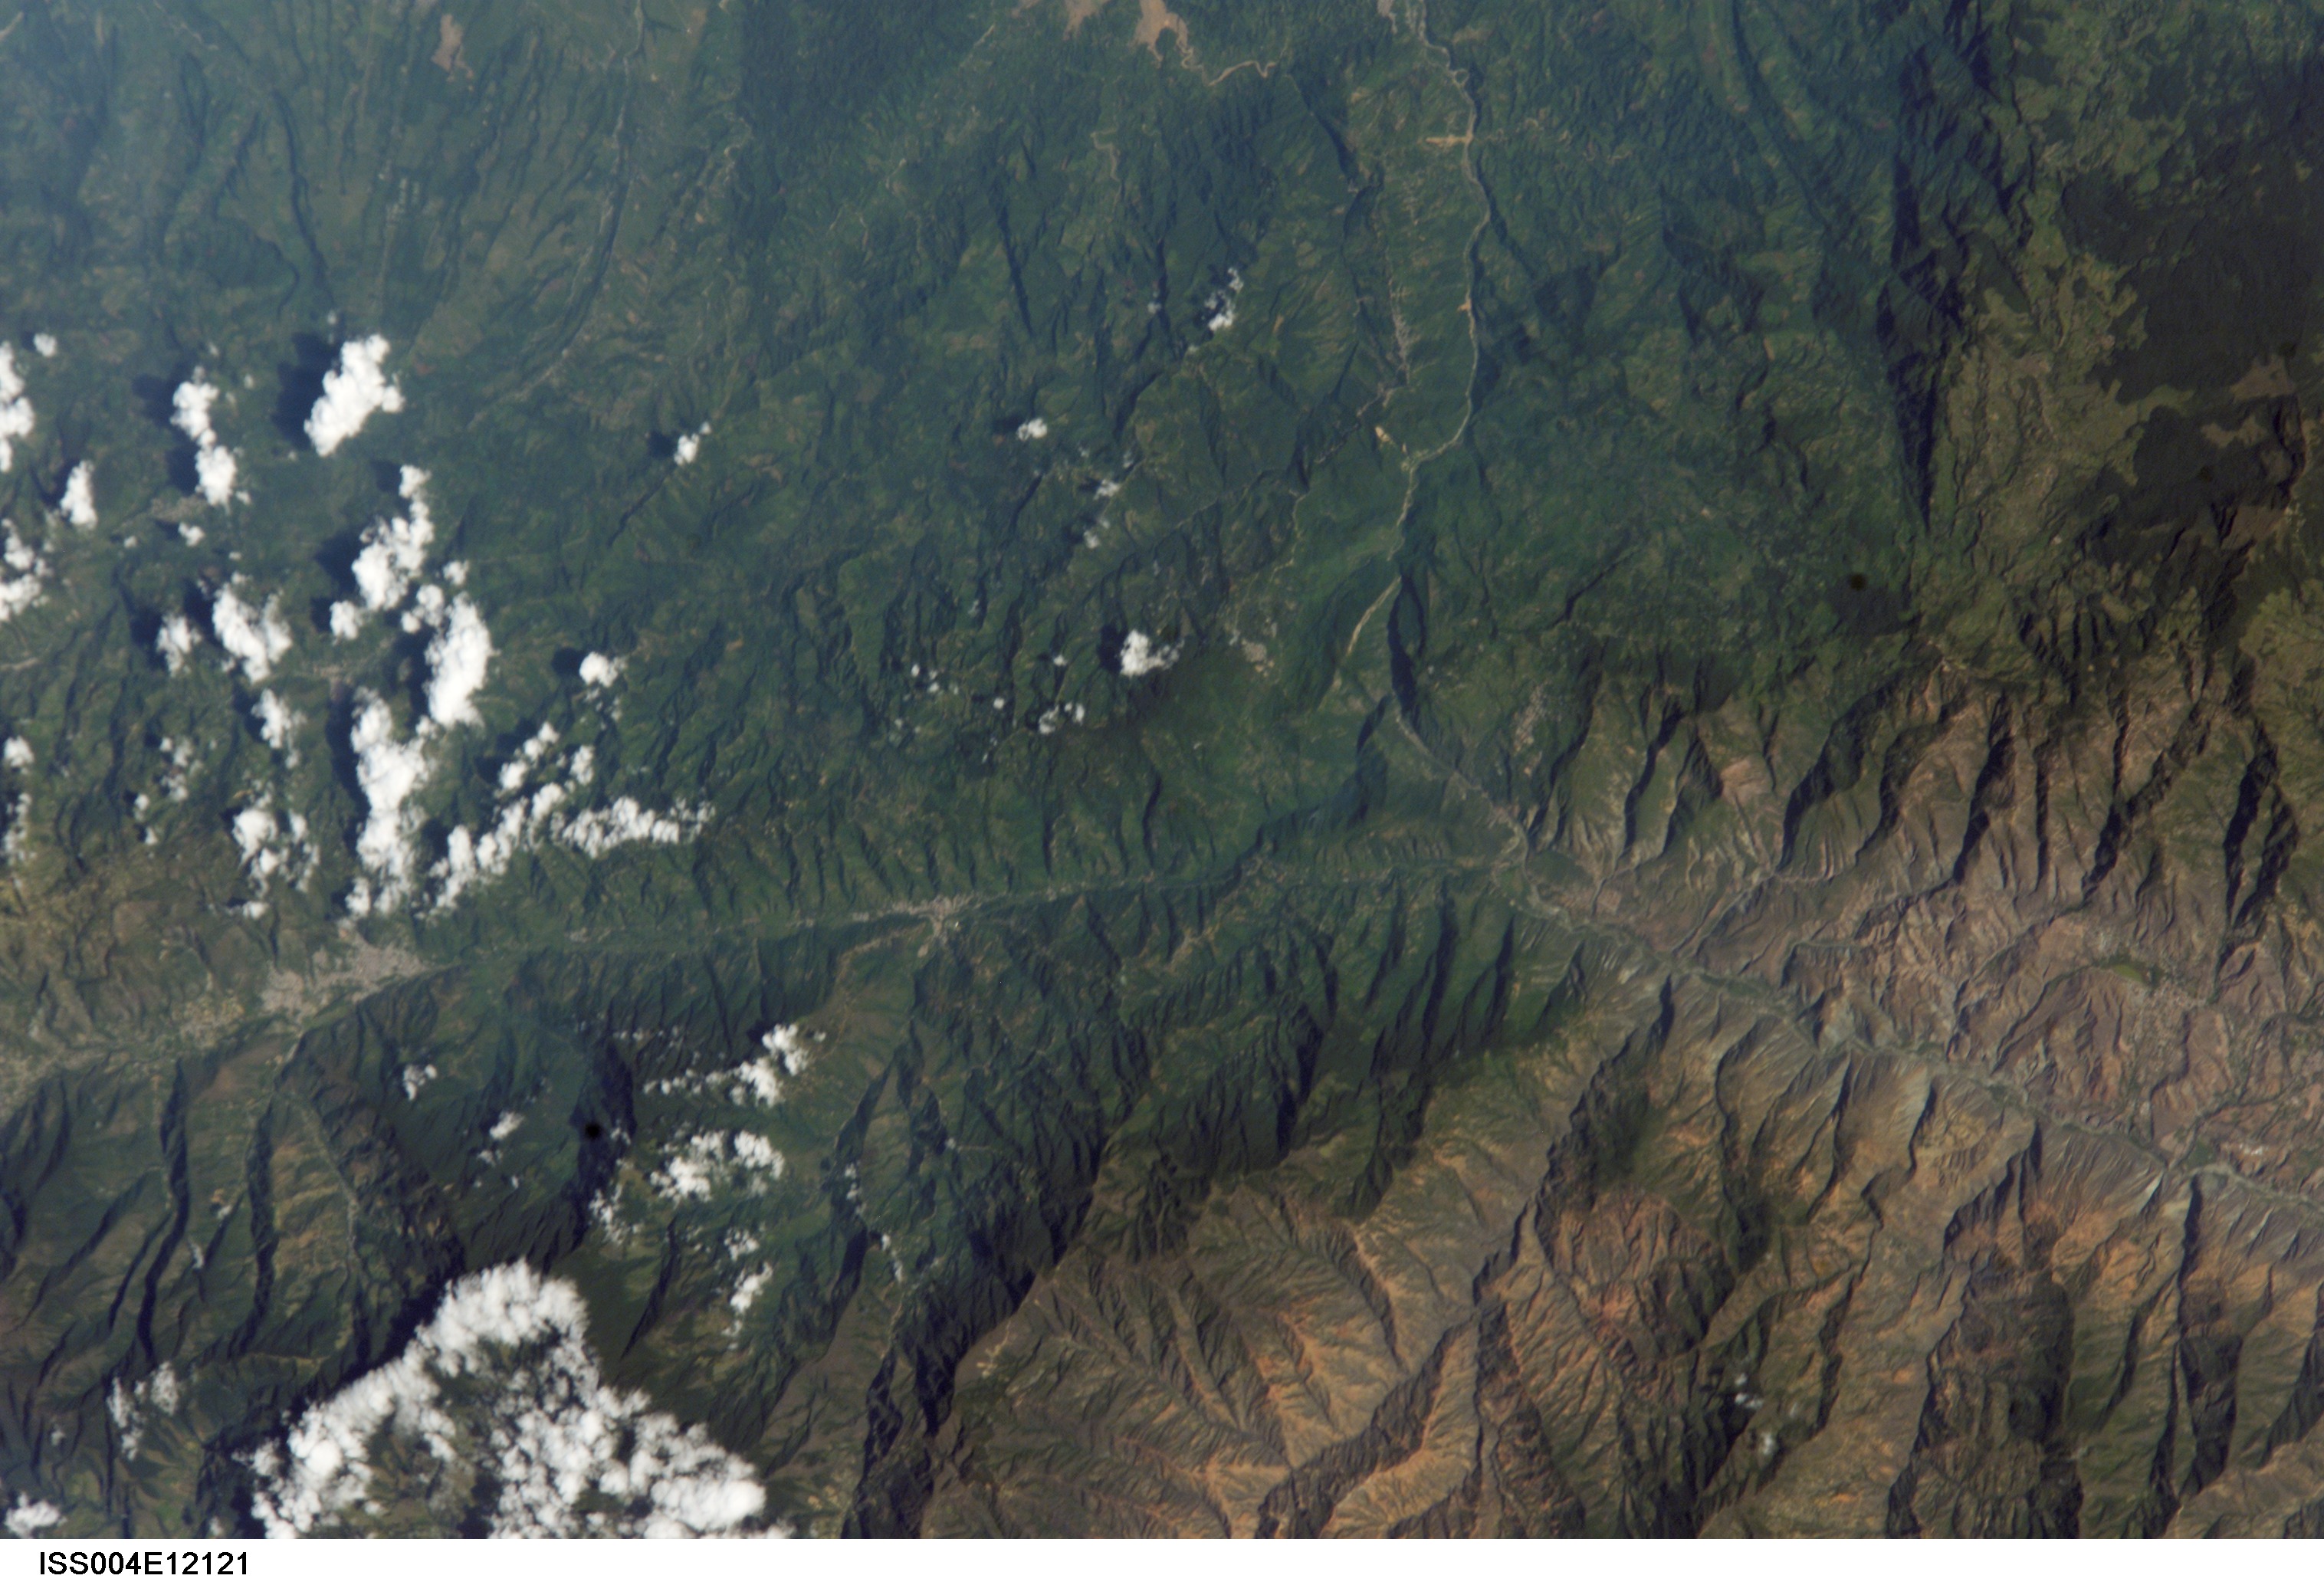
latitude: 8.5
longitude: -71.0
